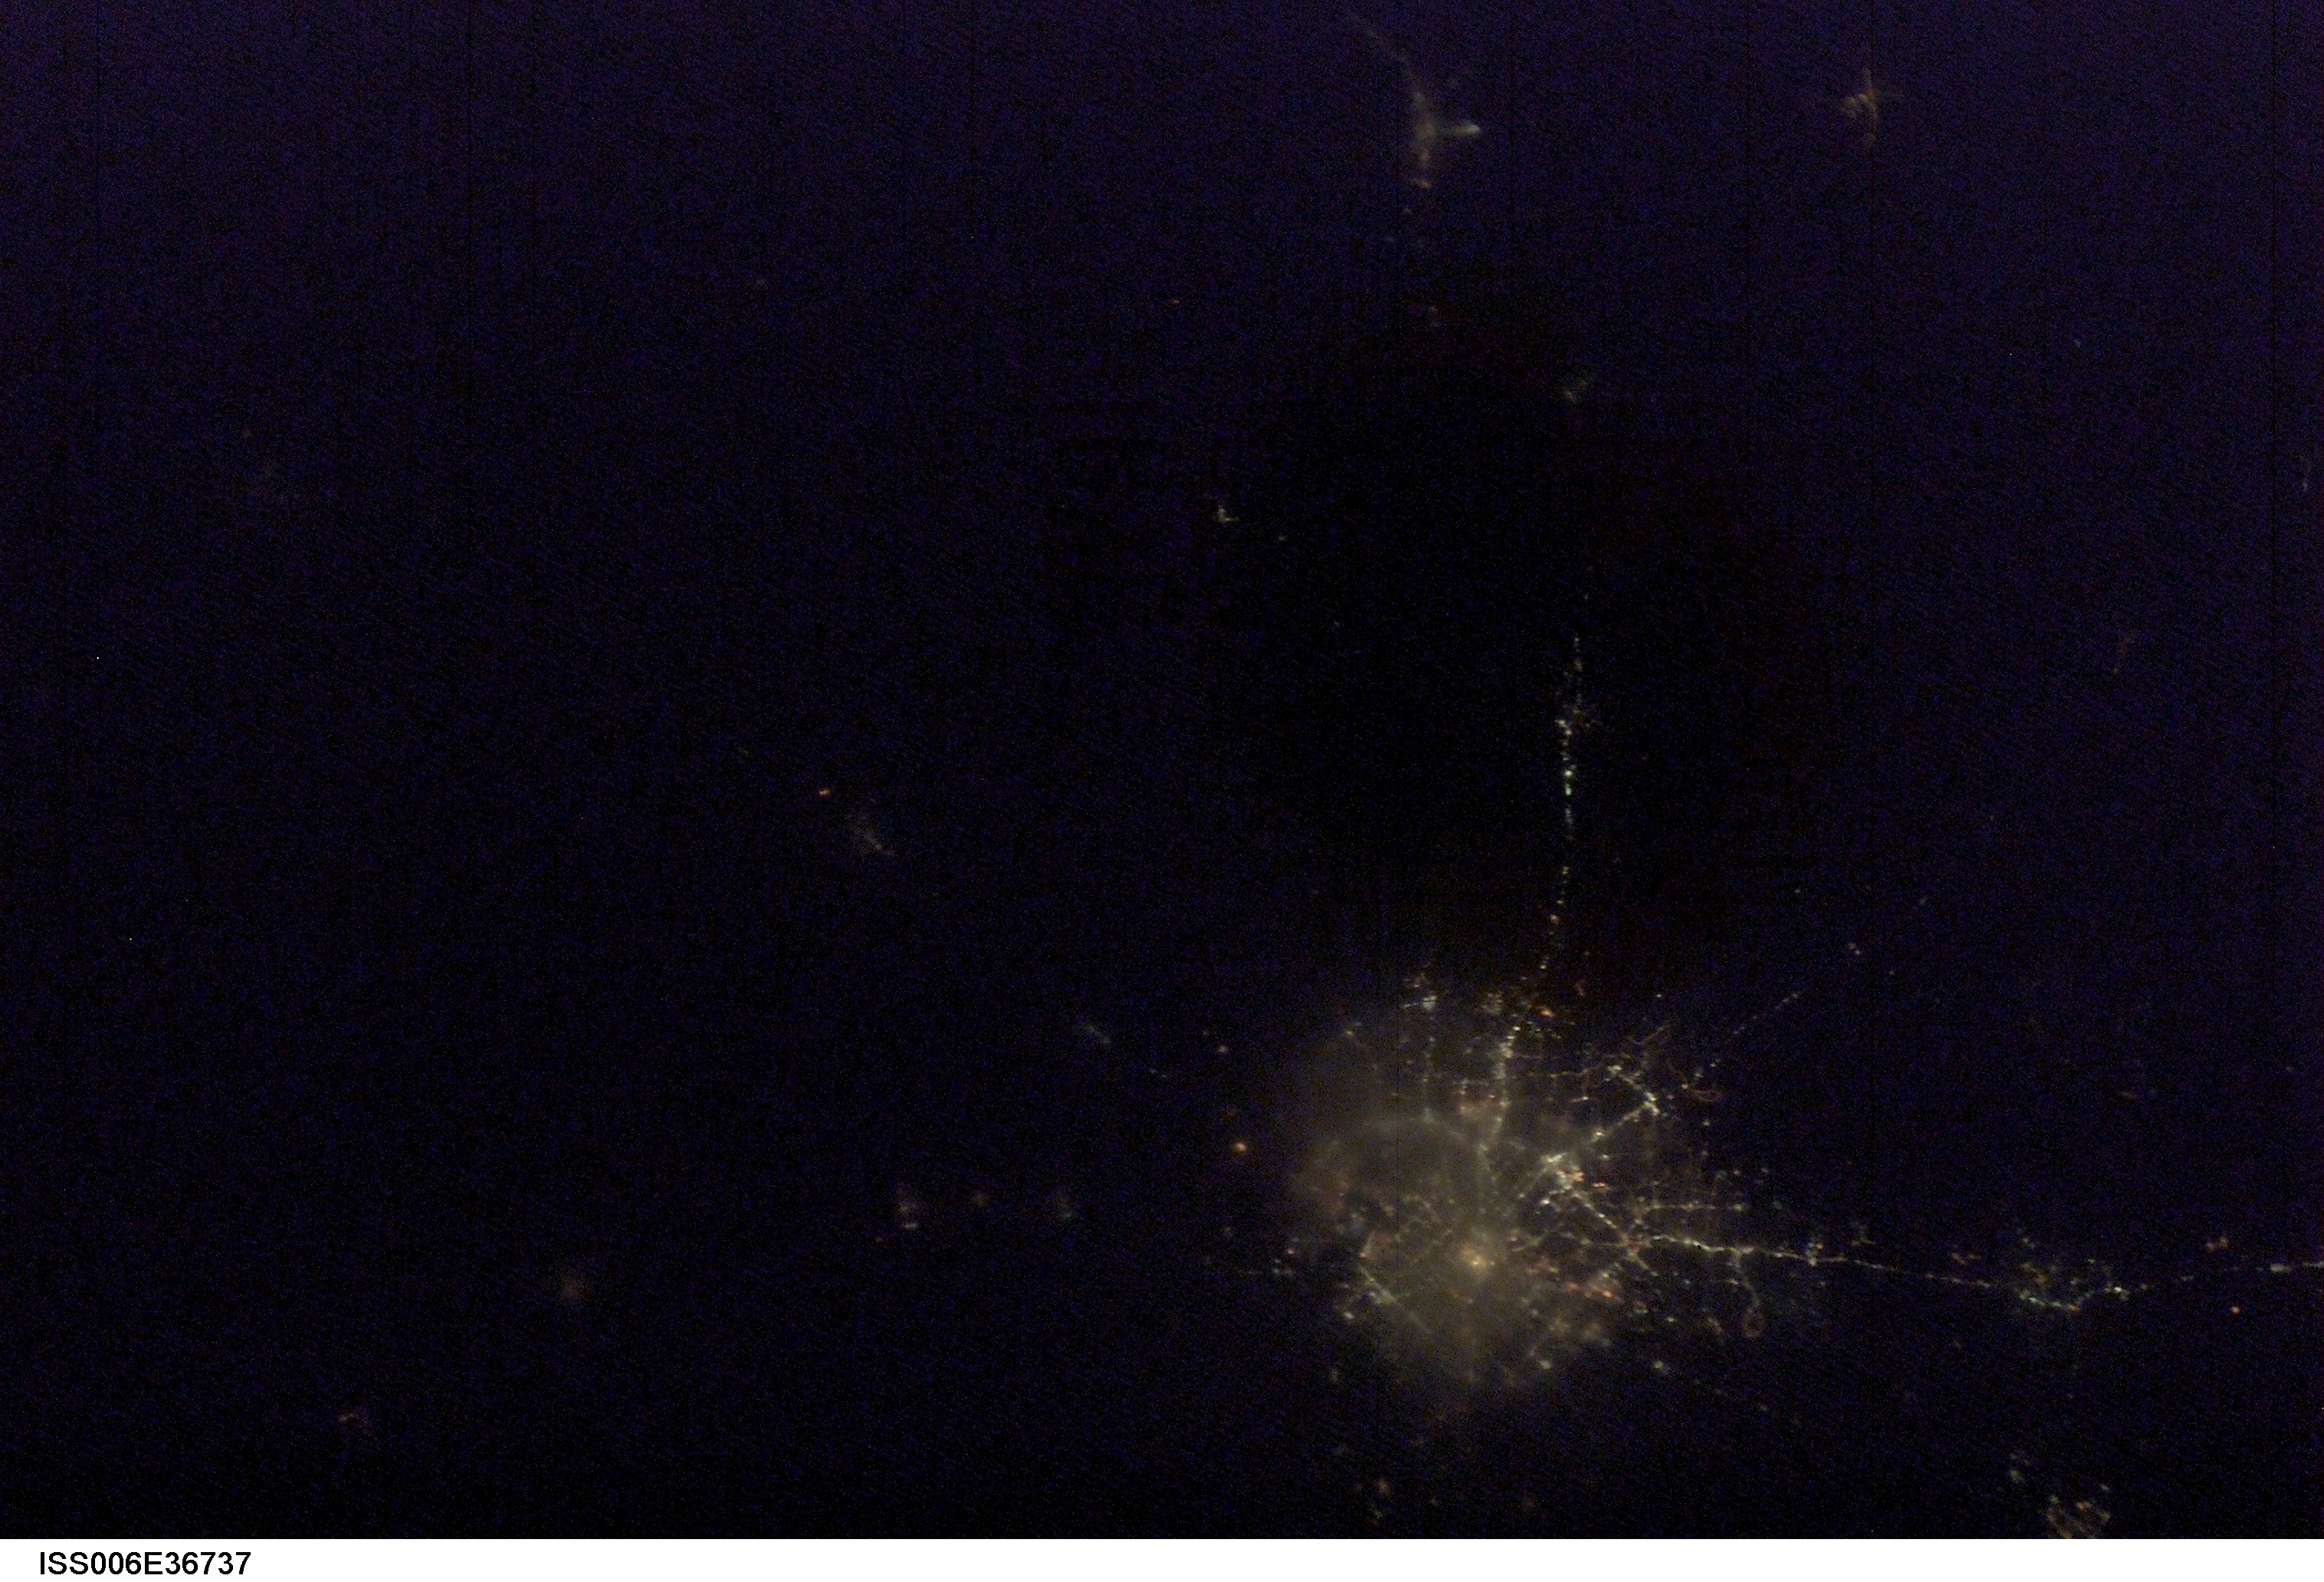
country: MEXICO
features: DARK EARTHOBS
